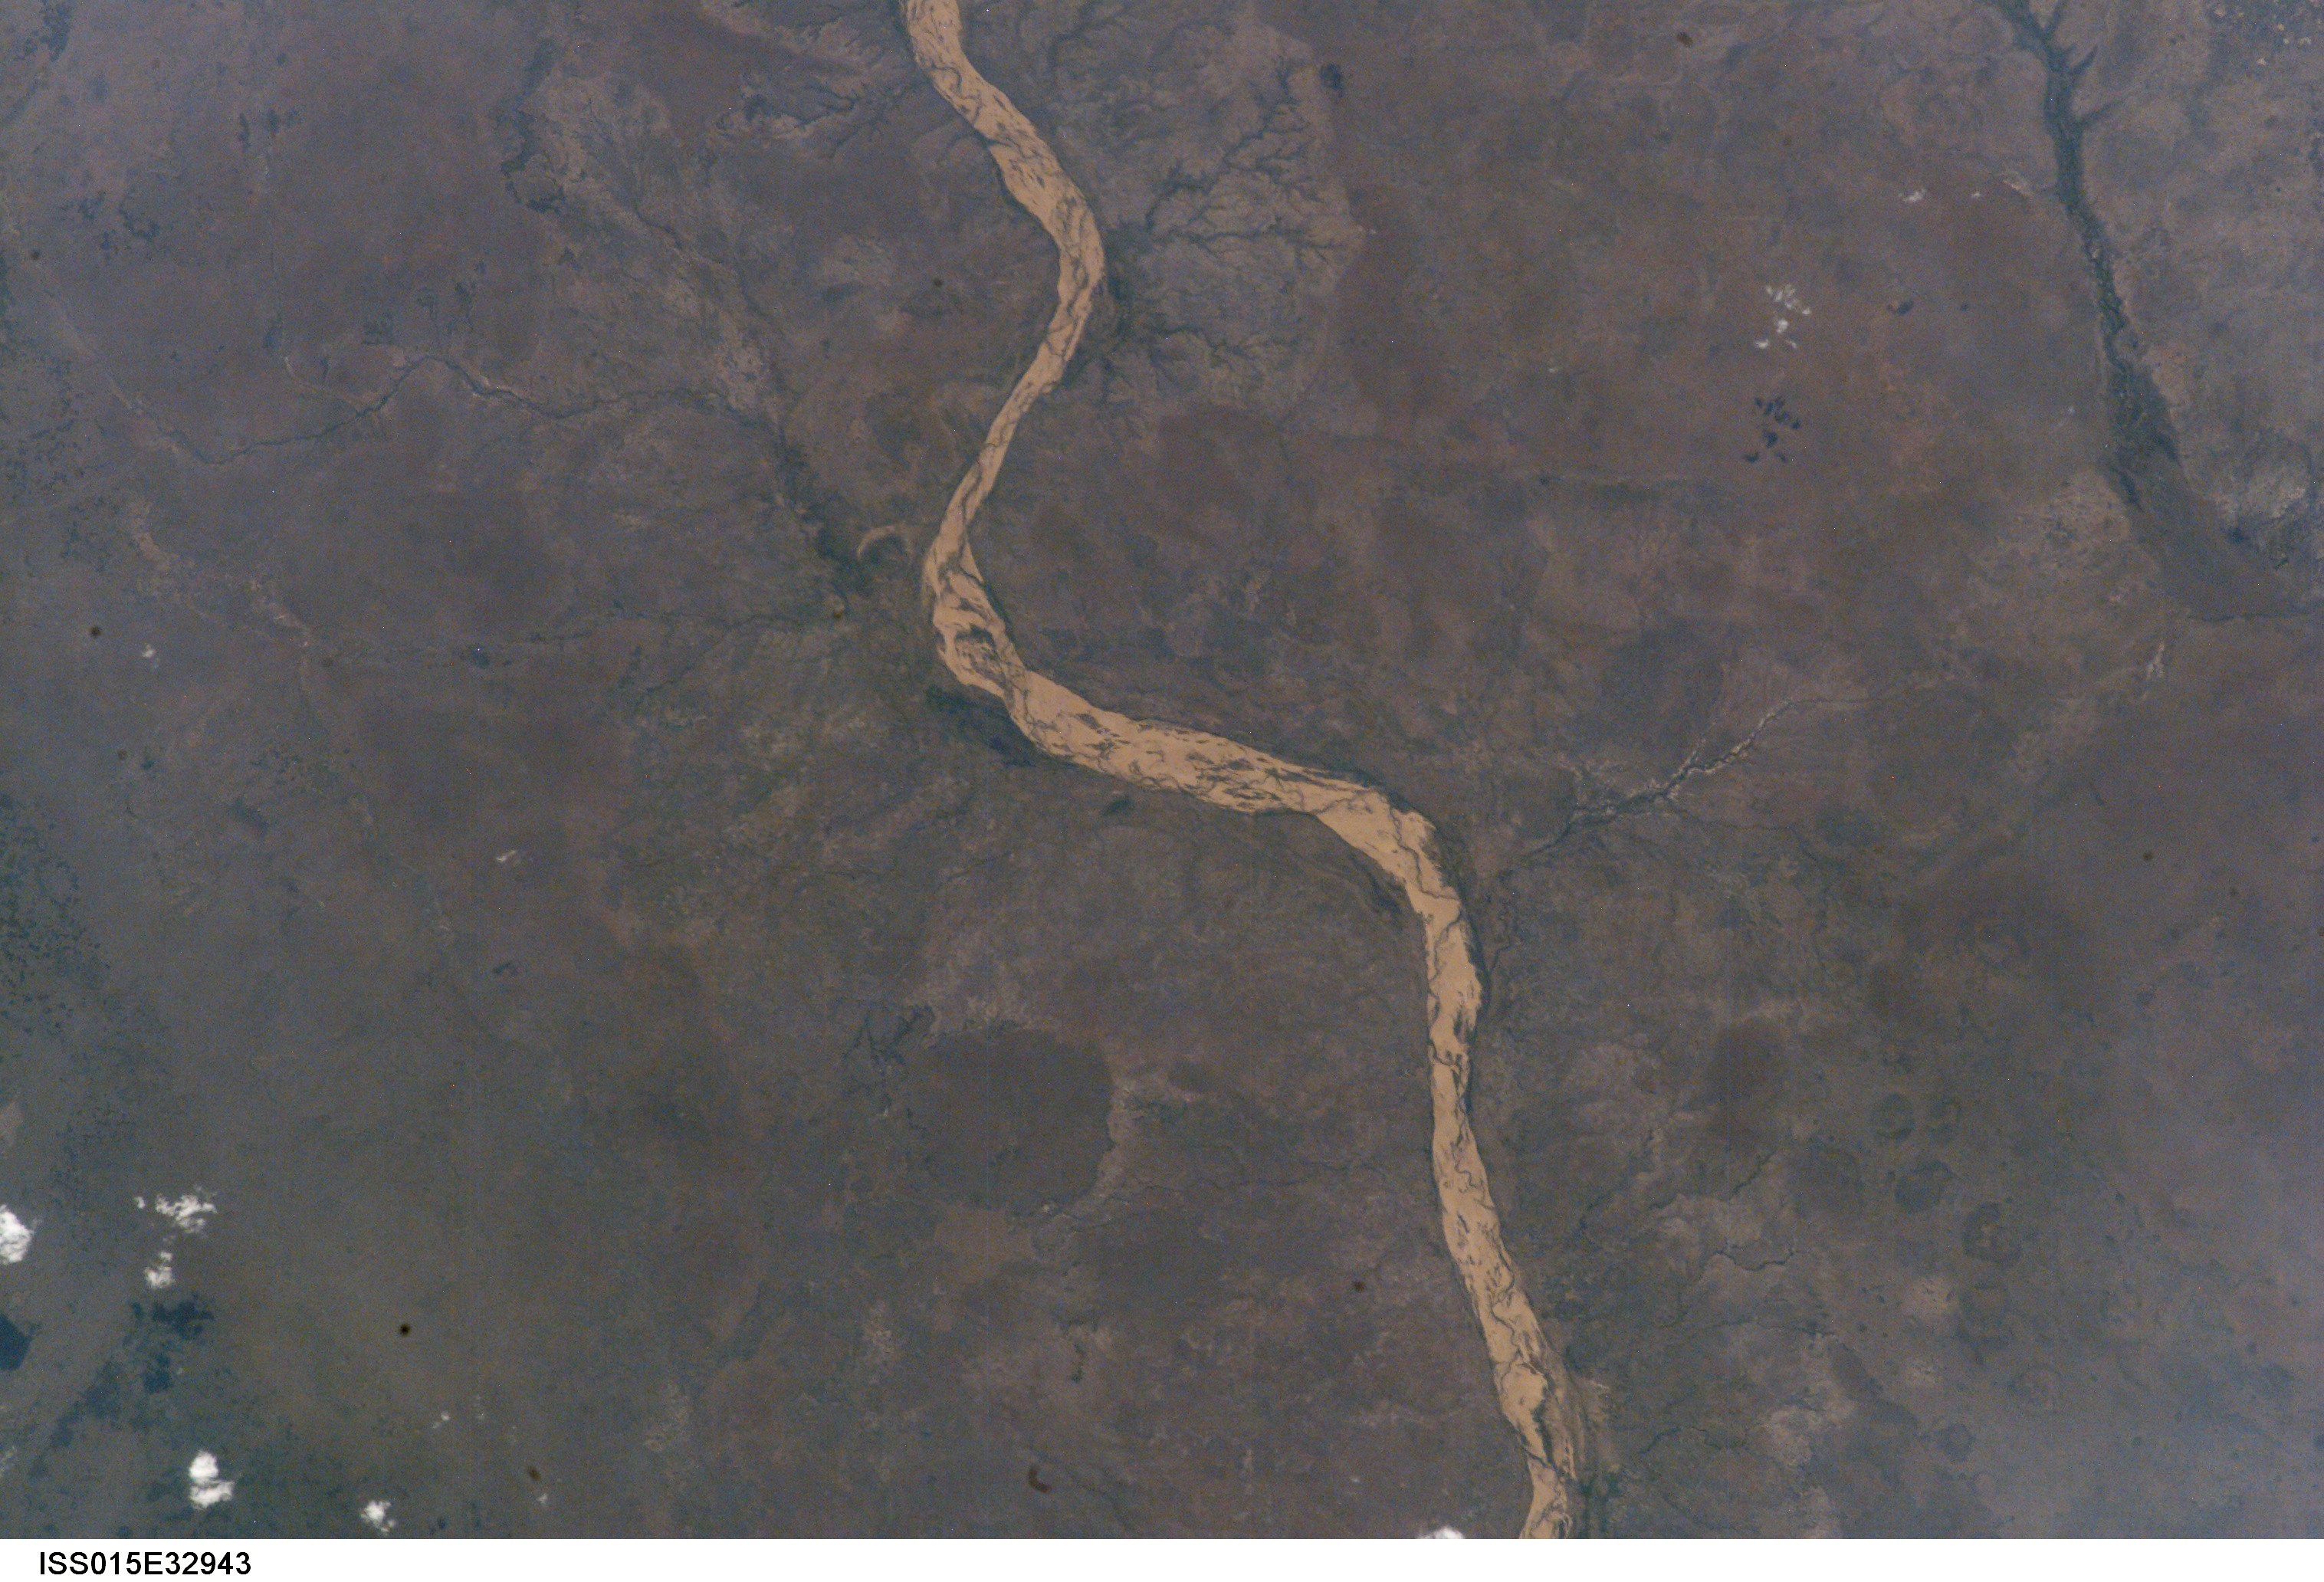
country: MOZAMBIQUE
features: SAVE RIVER, NEAR COVAGE
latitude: -21.5
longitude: 34.0
